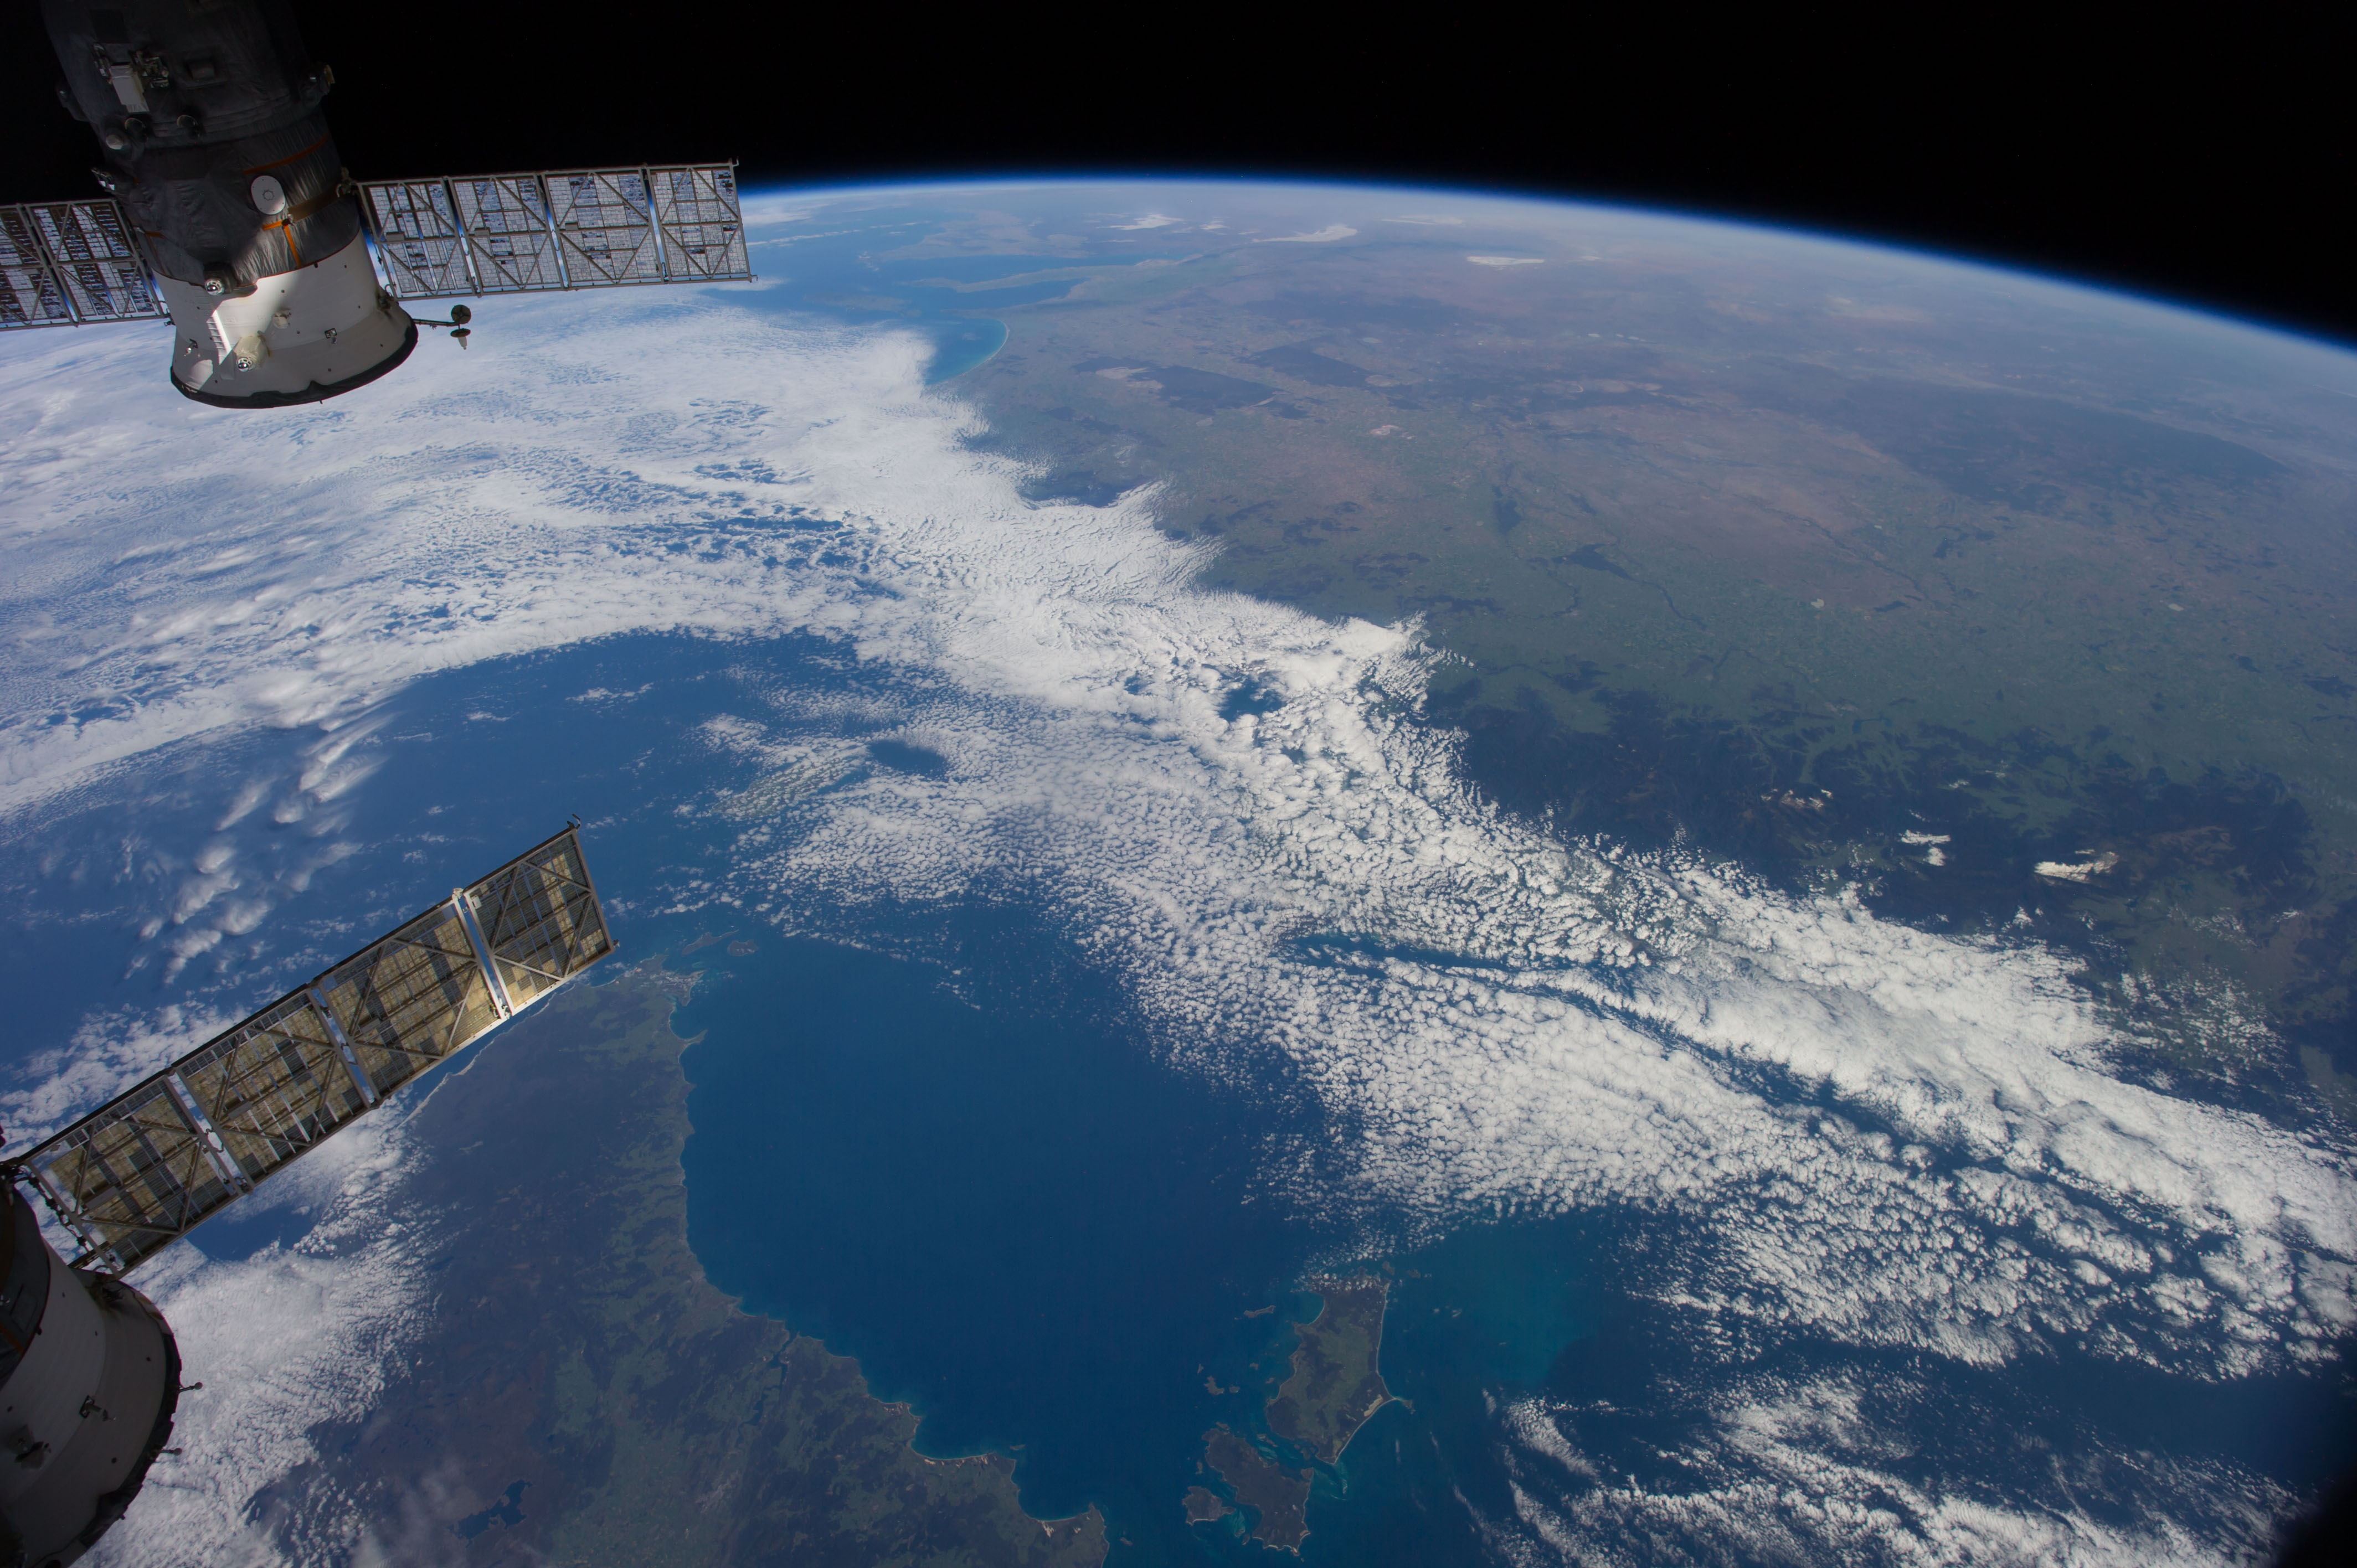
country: AUSTRALIA-V
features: GREAT DIVIDING RA., TASMANIA, BASS STR., GOULBURN R., MURRAY R., MURRUMBIDGEE R., AUSTRALIAN ALPS, FLINDERS I., CAPE BARREN I.
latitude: -39.0
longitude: 145.0
